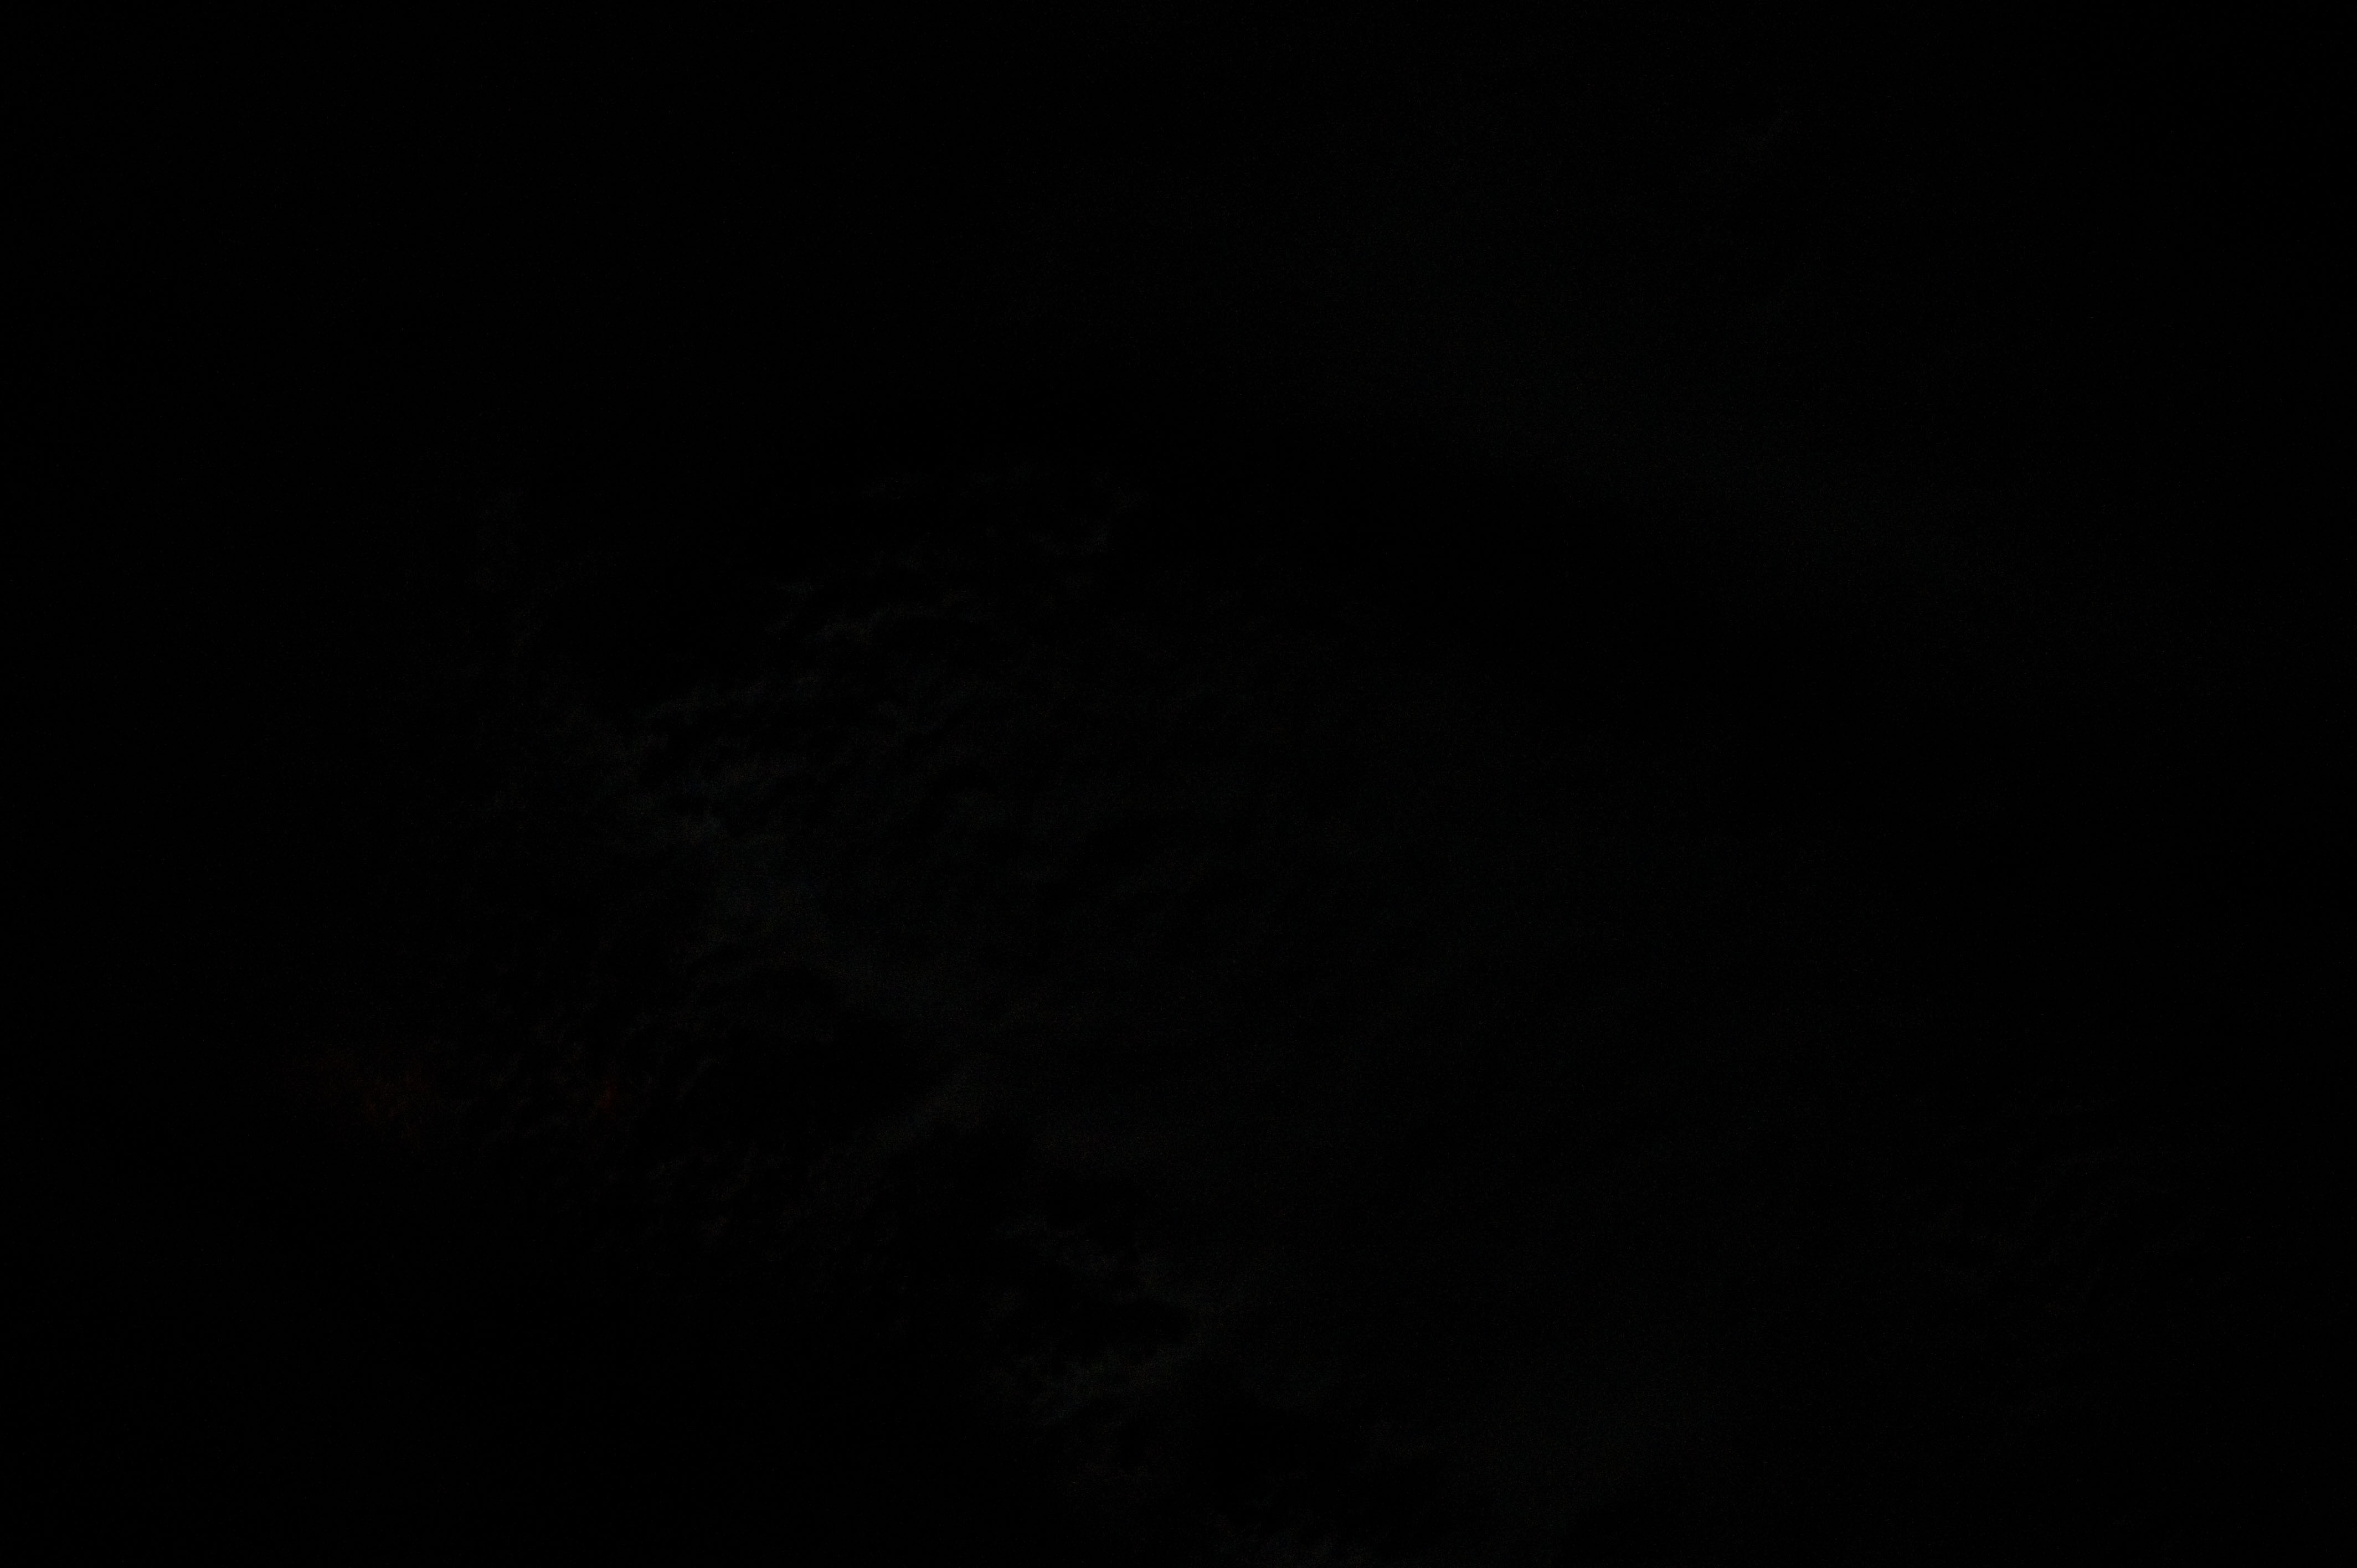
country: USA-OKLAHOMA
